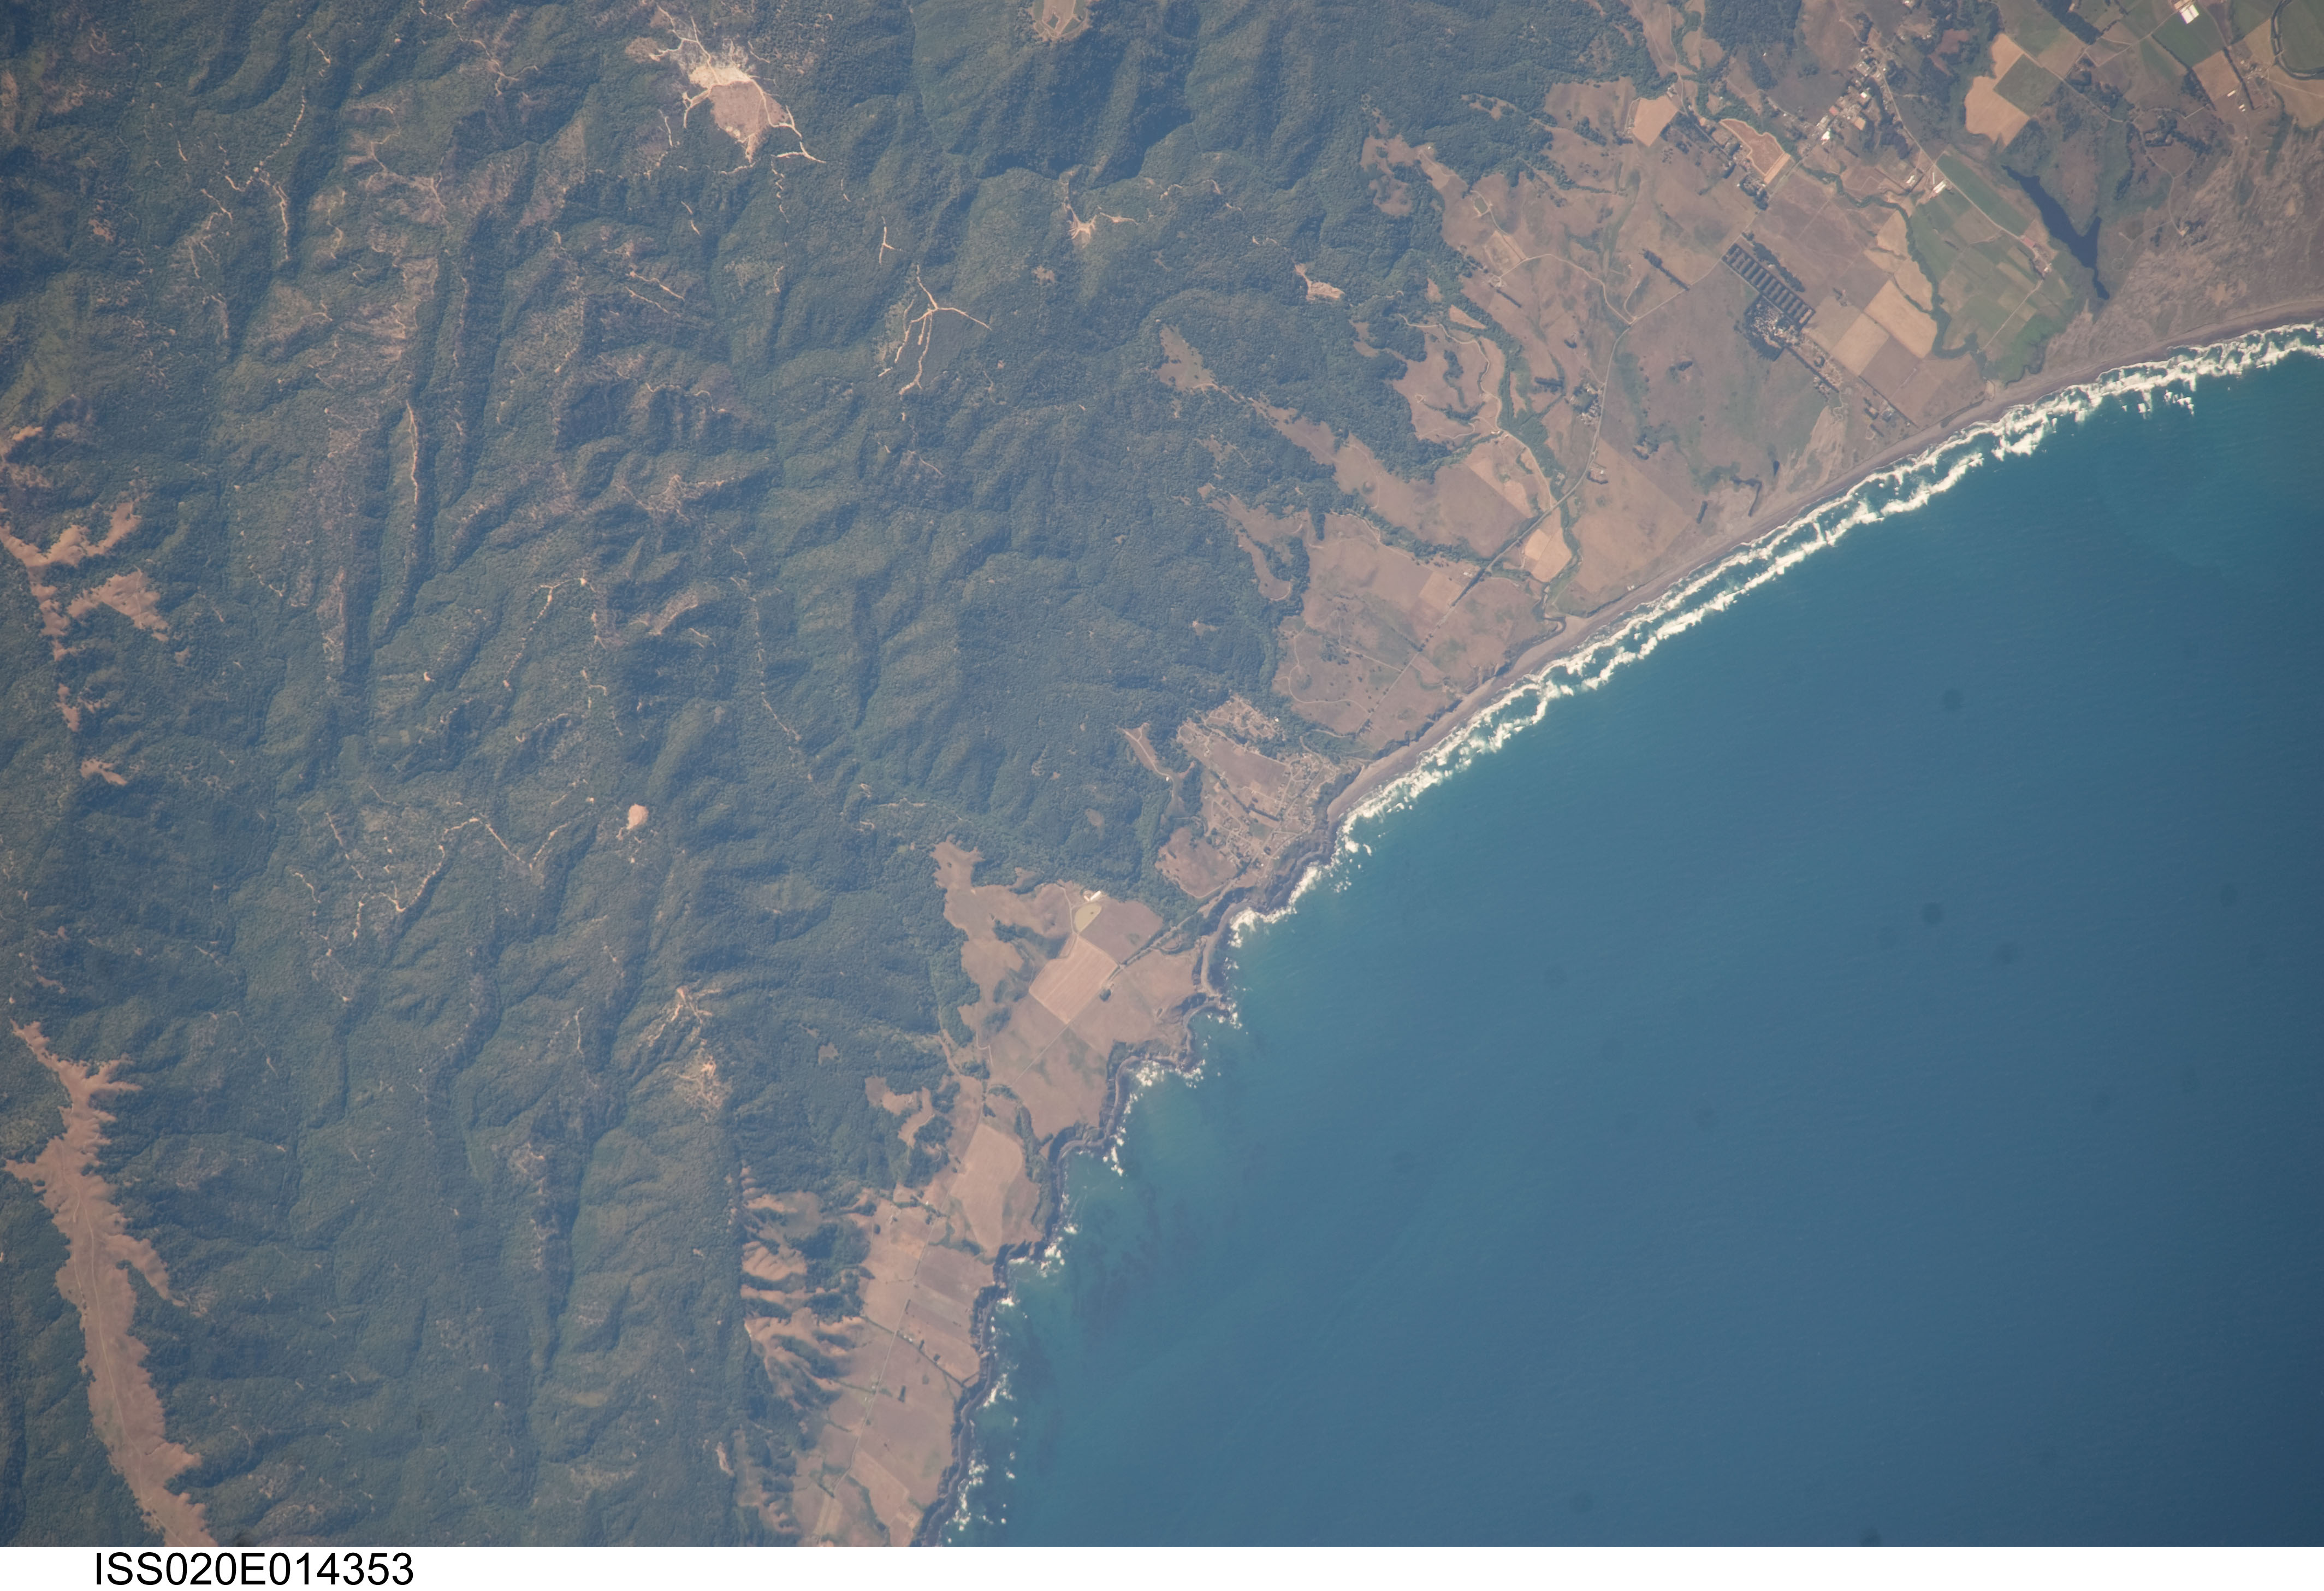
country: USA-CALIFORNIA
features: COAST N. OF PT. ARENA, AGR., FOR. HILLS
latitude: 39.0
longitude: -123.7
